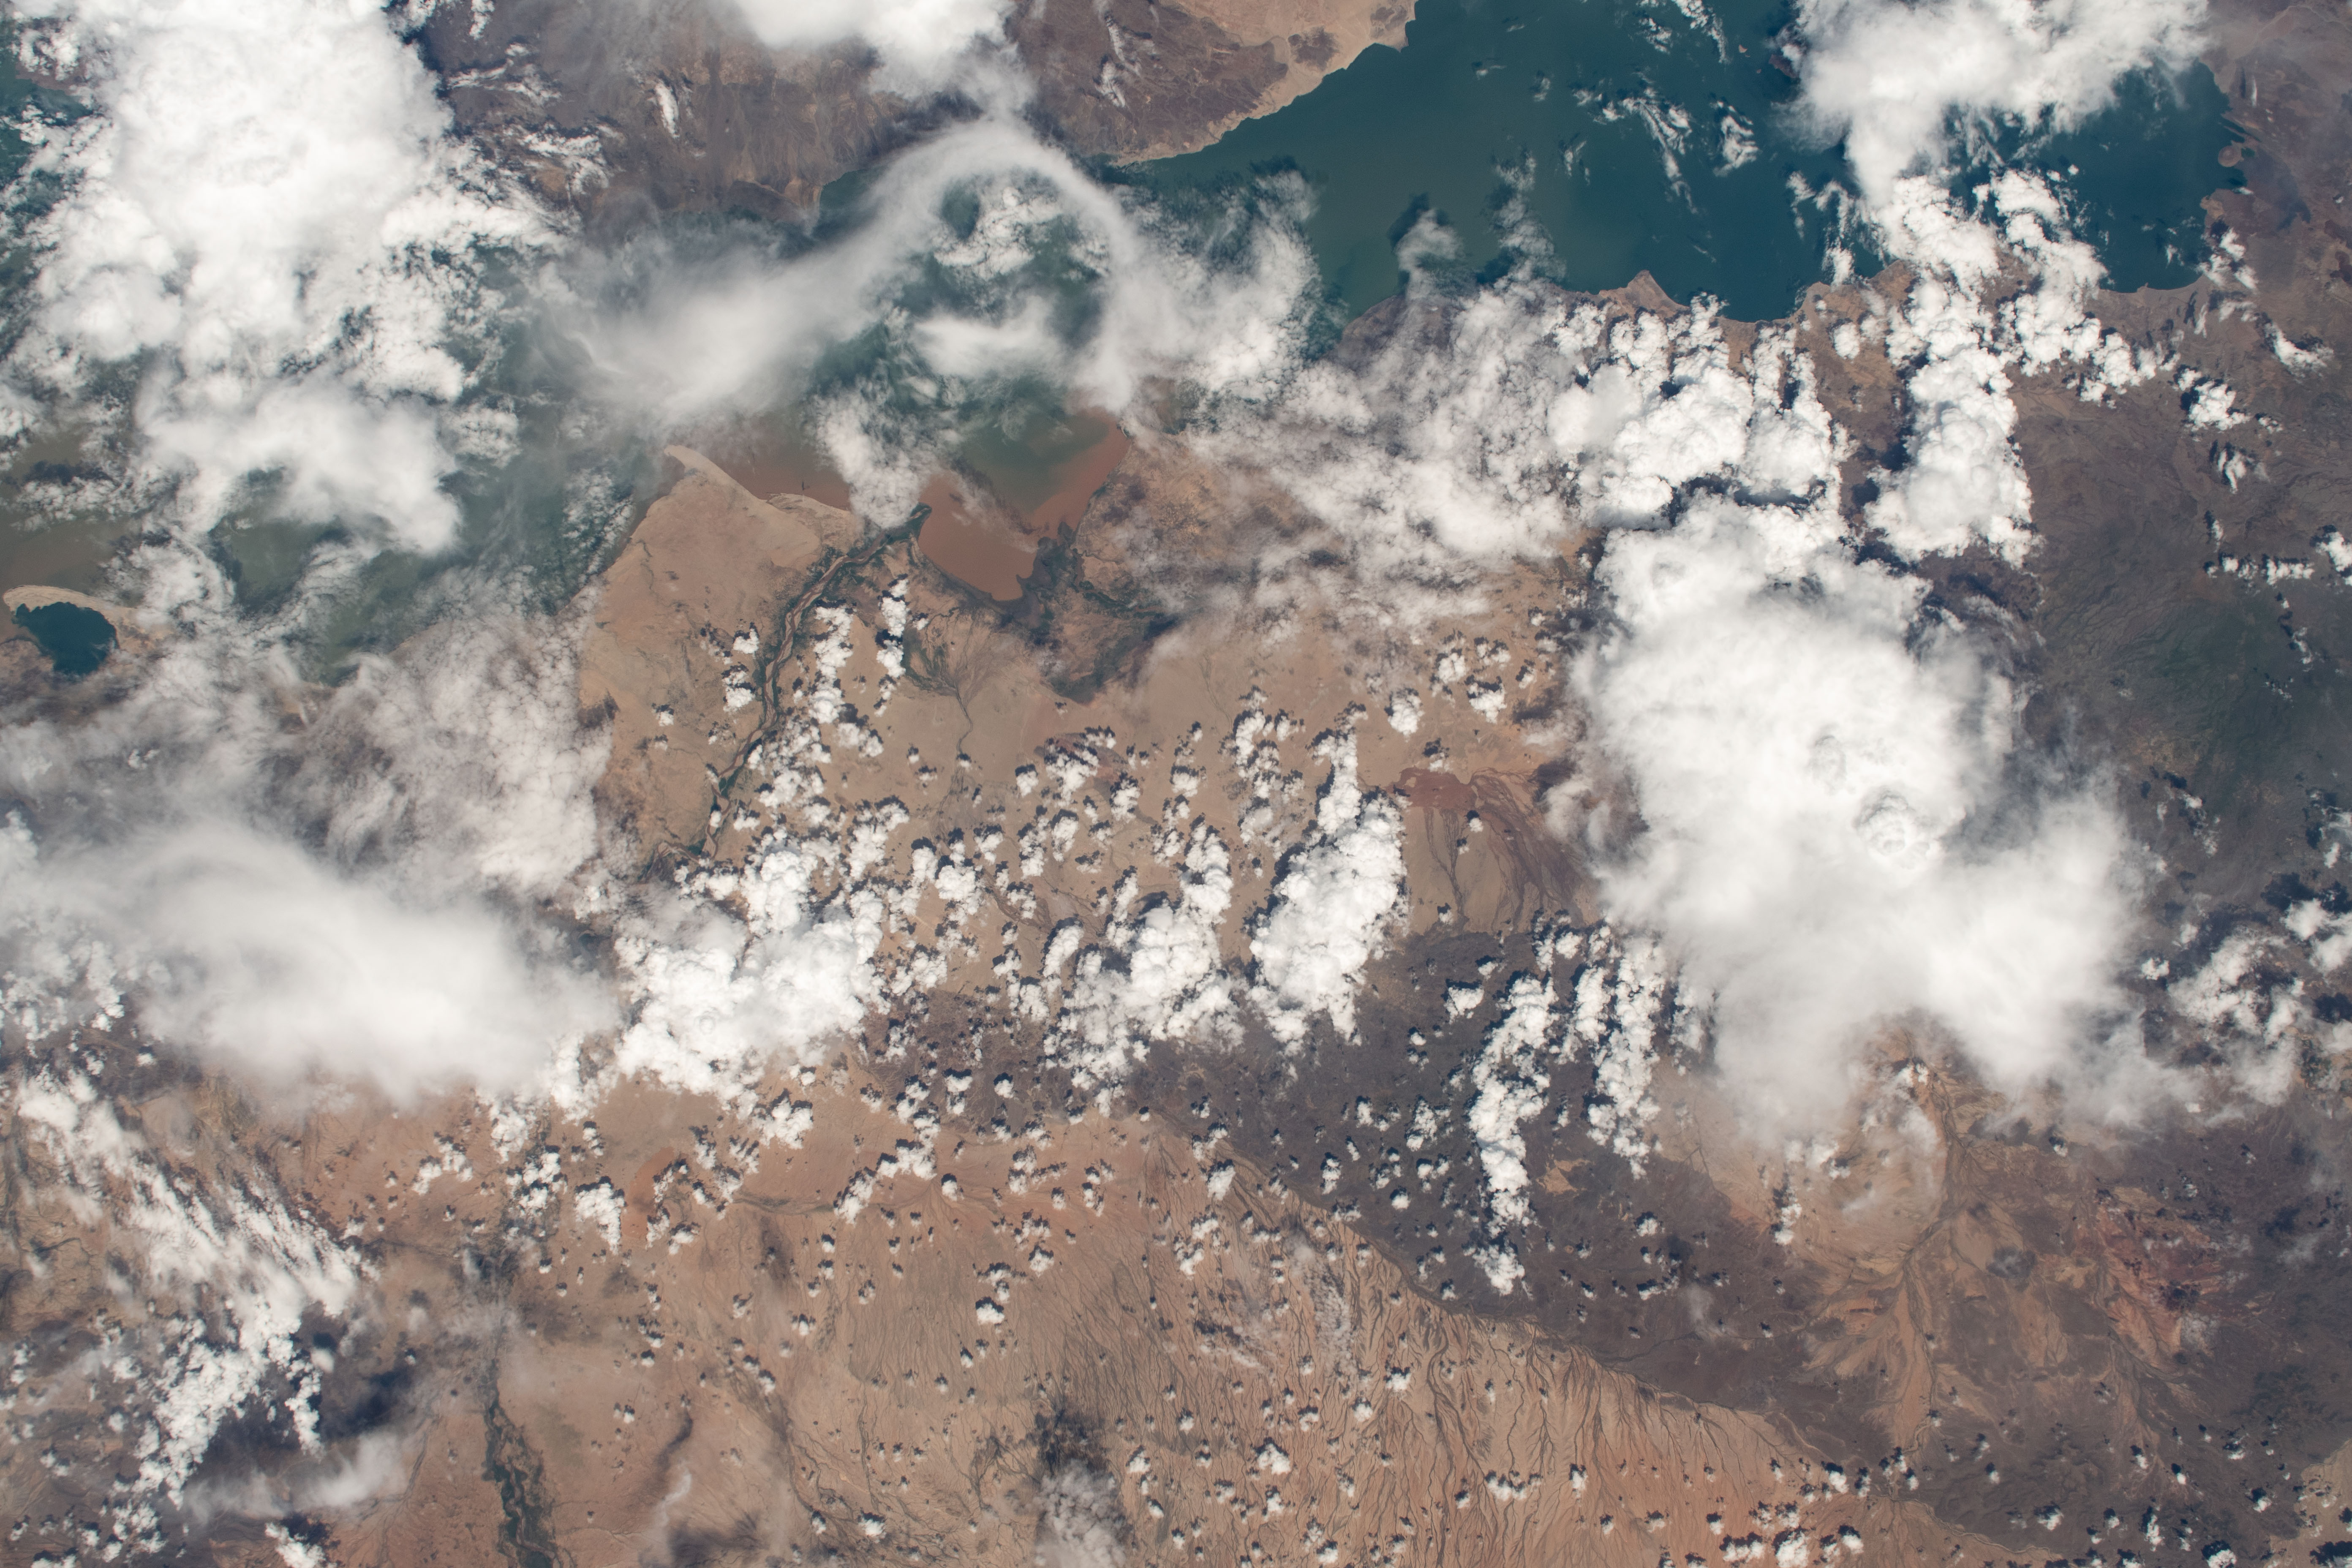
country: KENYA
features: LAKE TURKANA, CENTRAL ISLAND NATIONAL PARK, SOUTH ISLAND NATIONAL PARK
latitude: 2.9
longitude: 36.0
